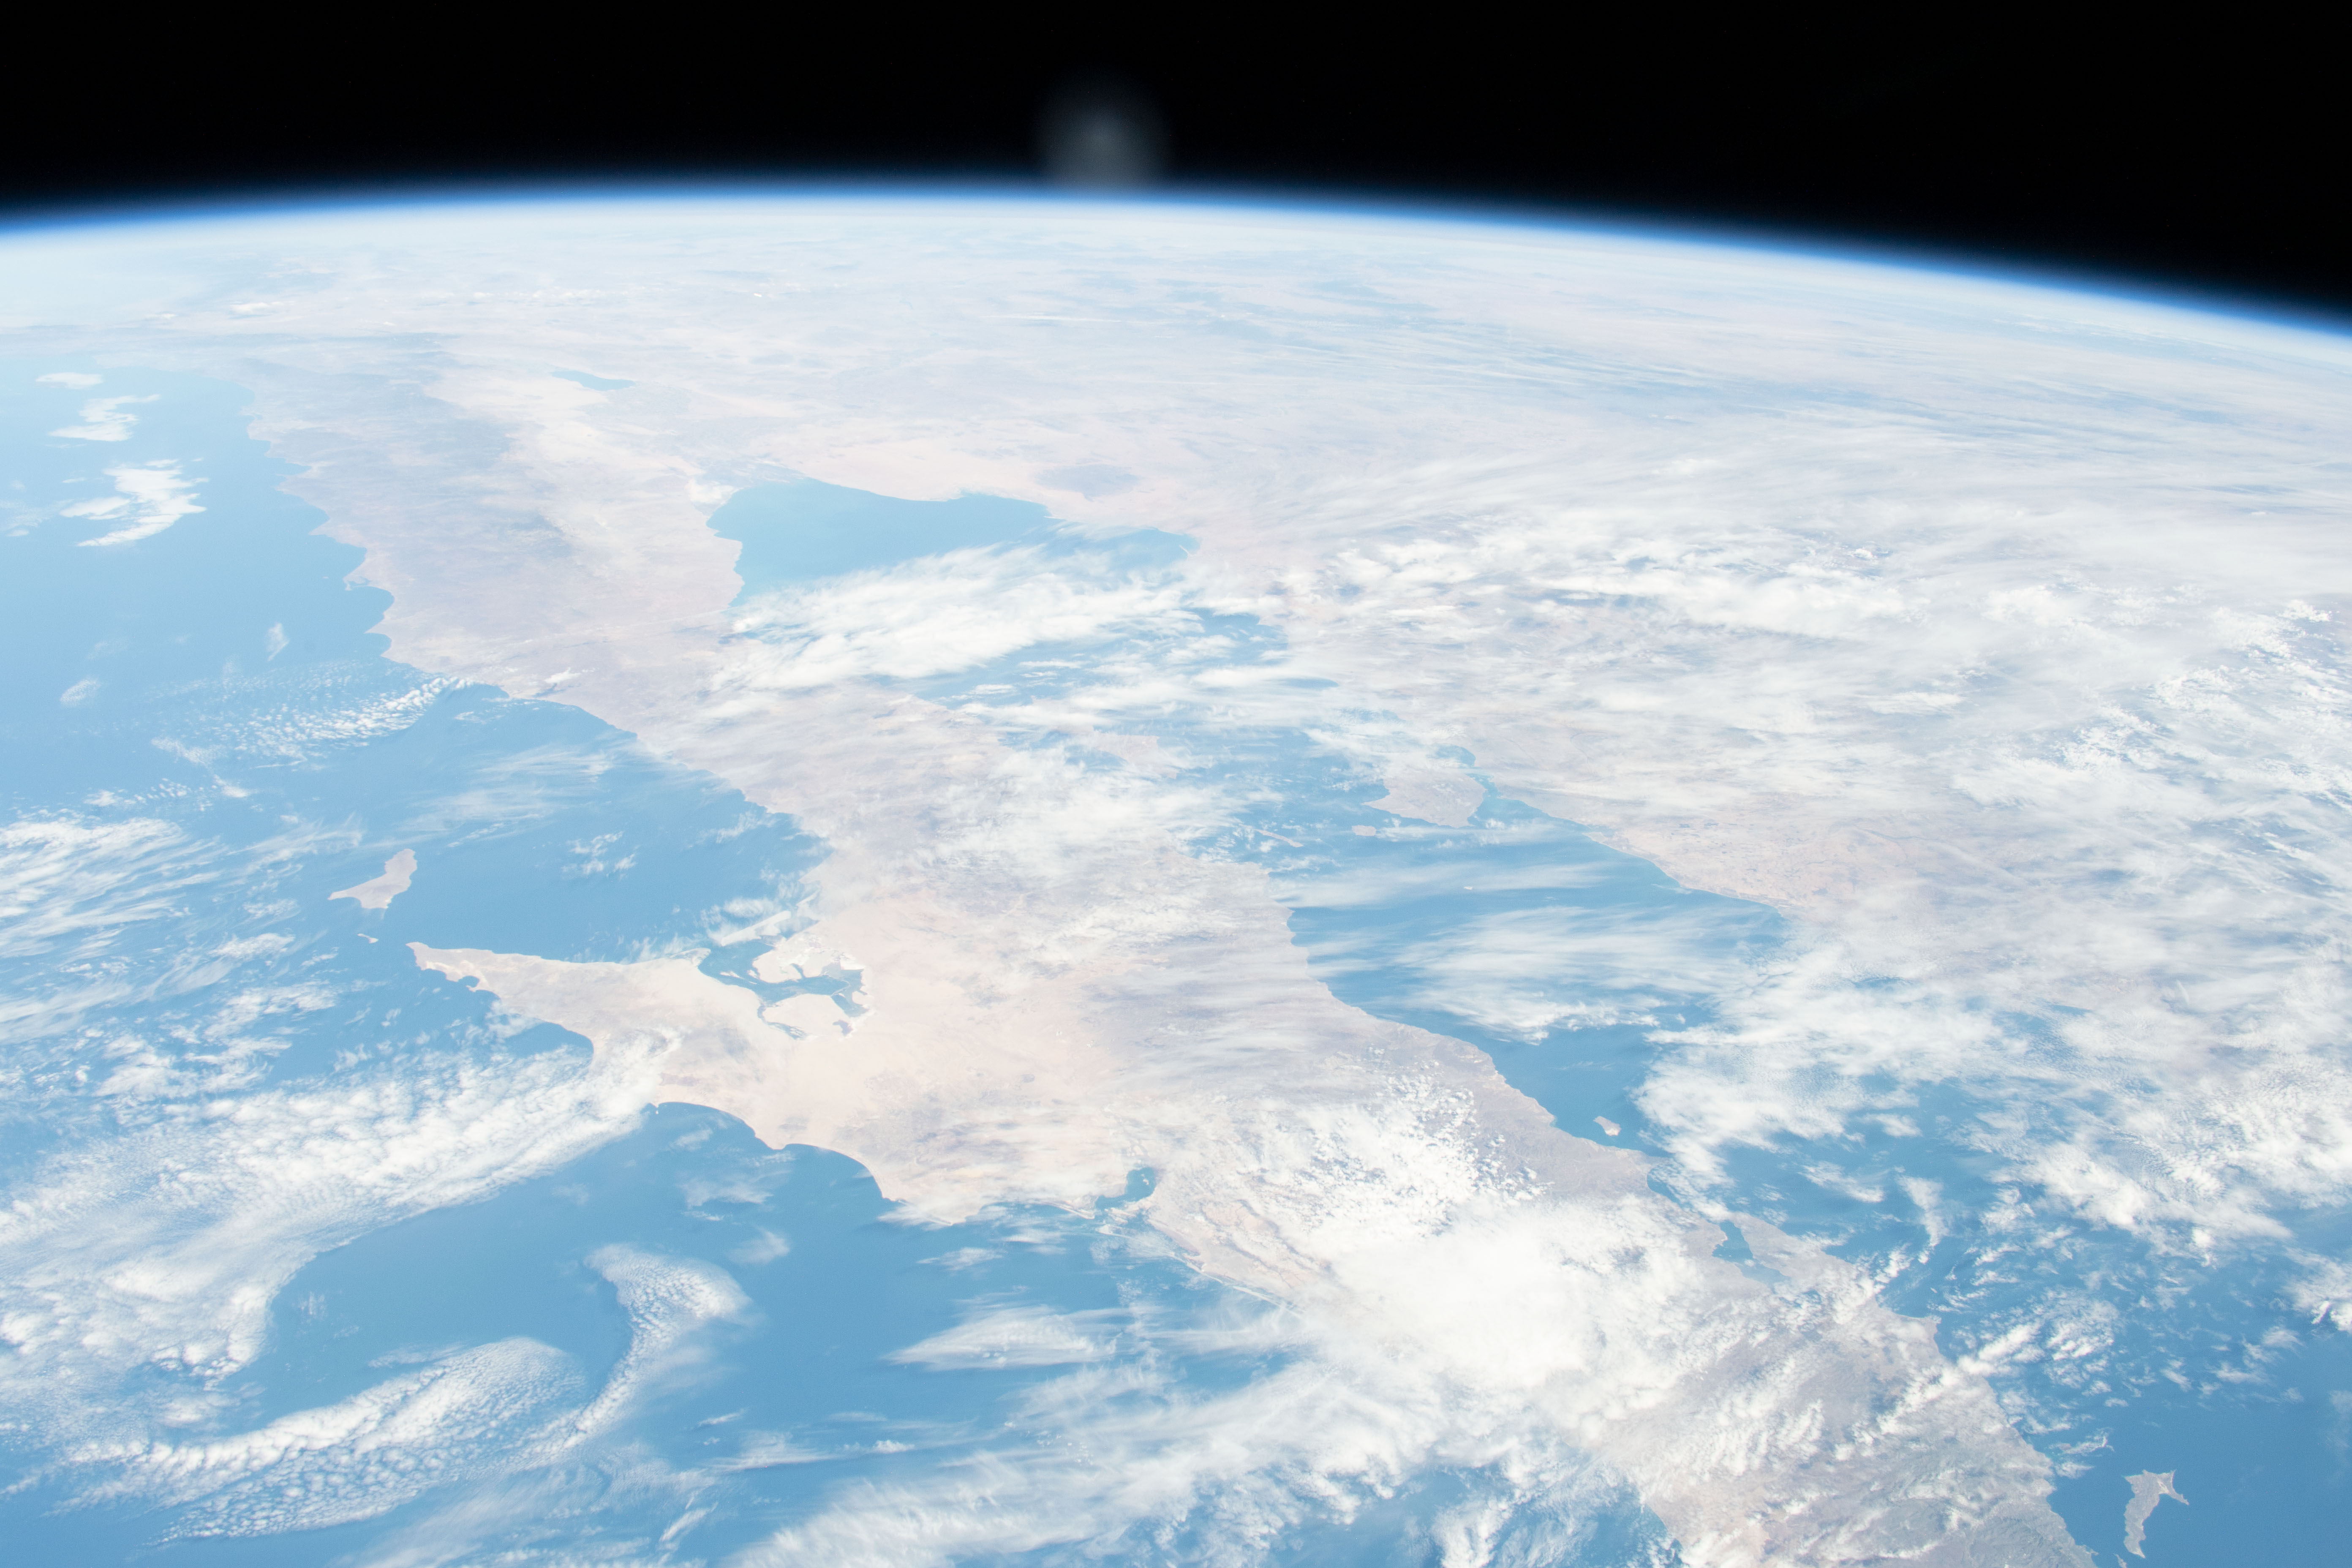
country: MEXICO
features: BAJA CALIFORNIA SUR, GULF OF CALIFORNIA
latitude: 29.0
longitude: -112.5
